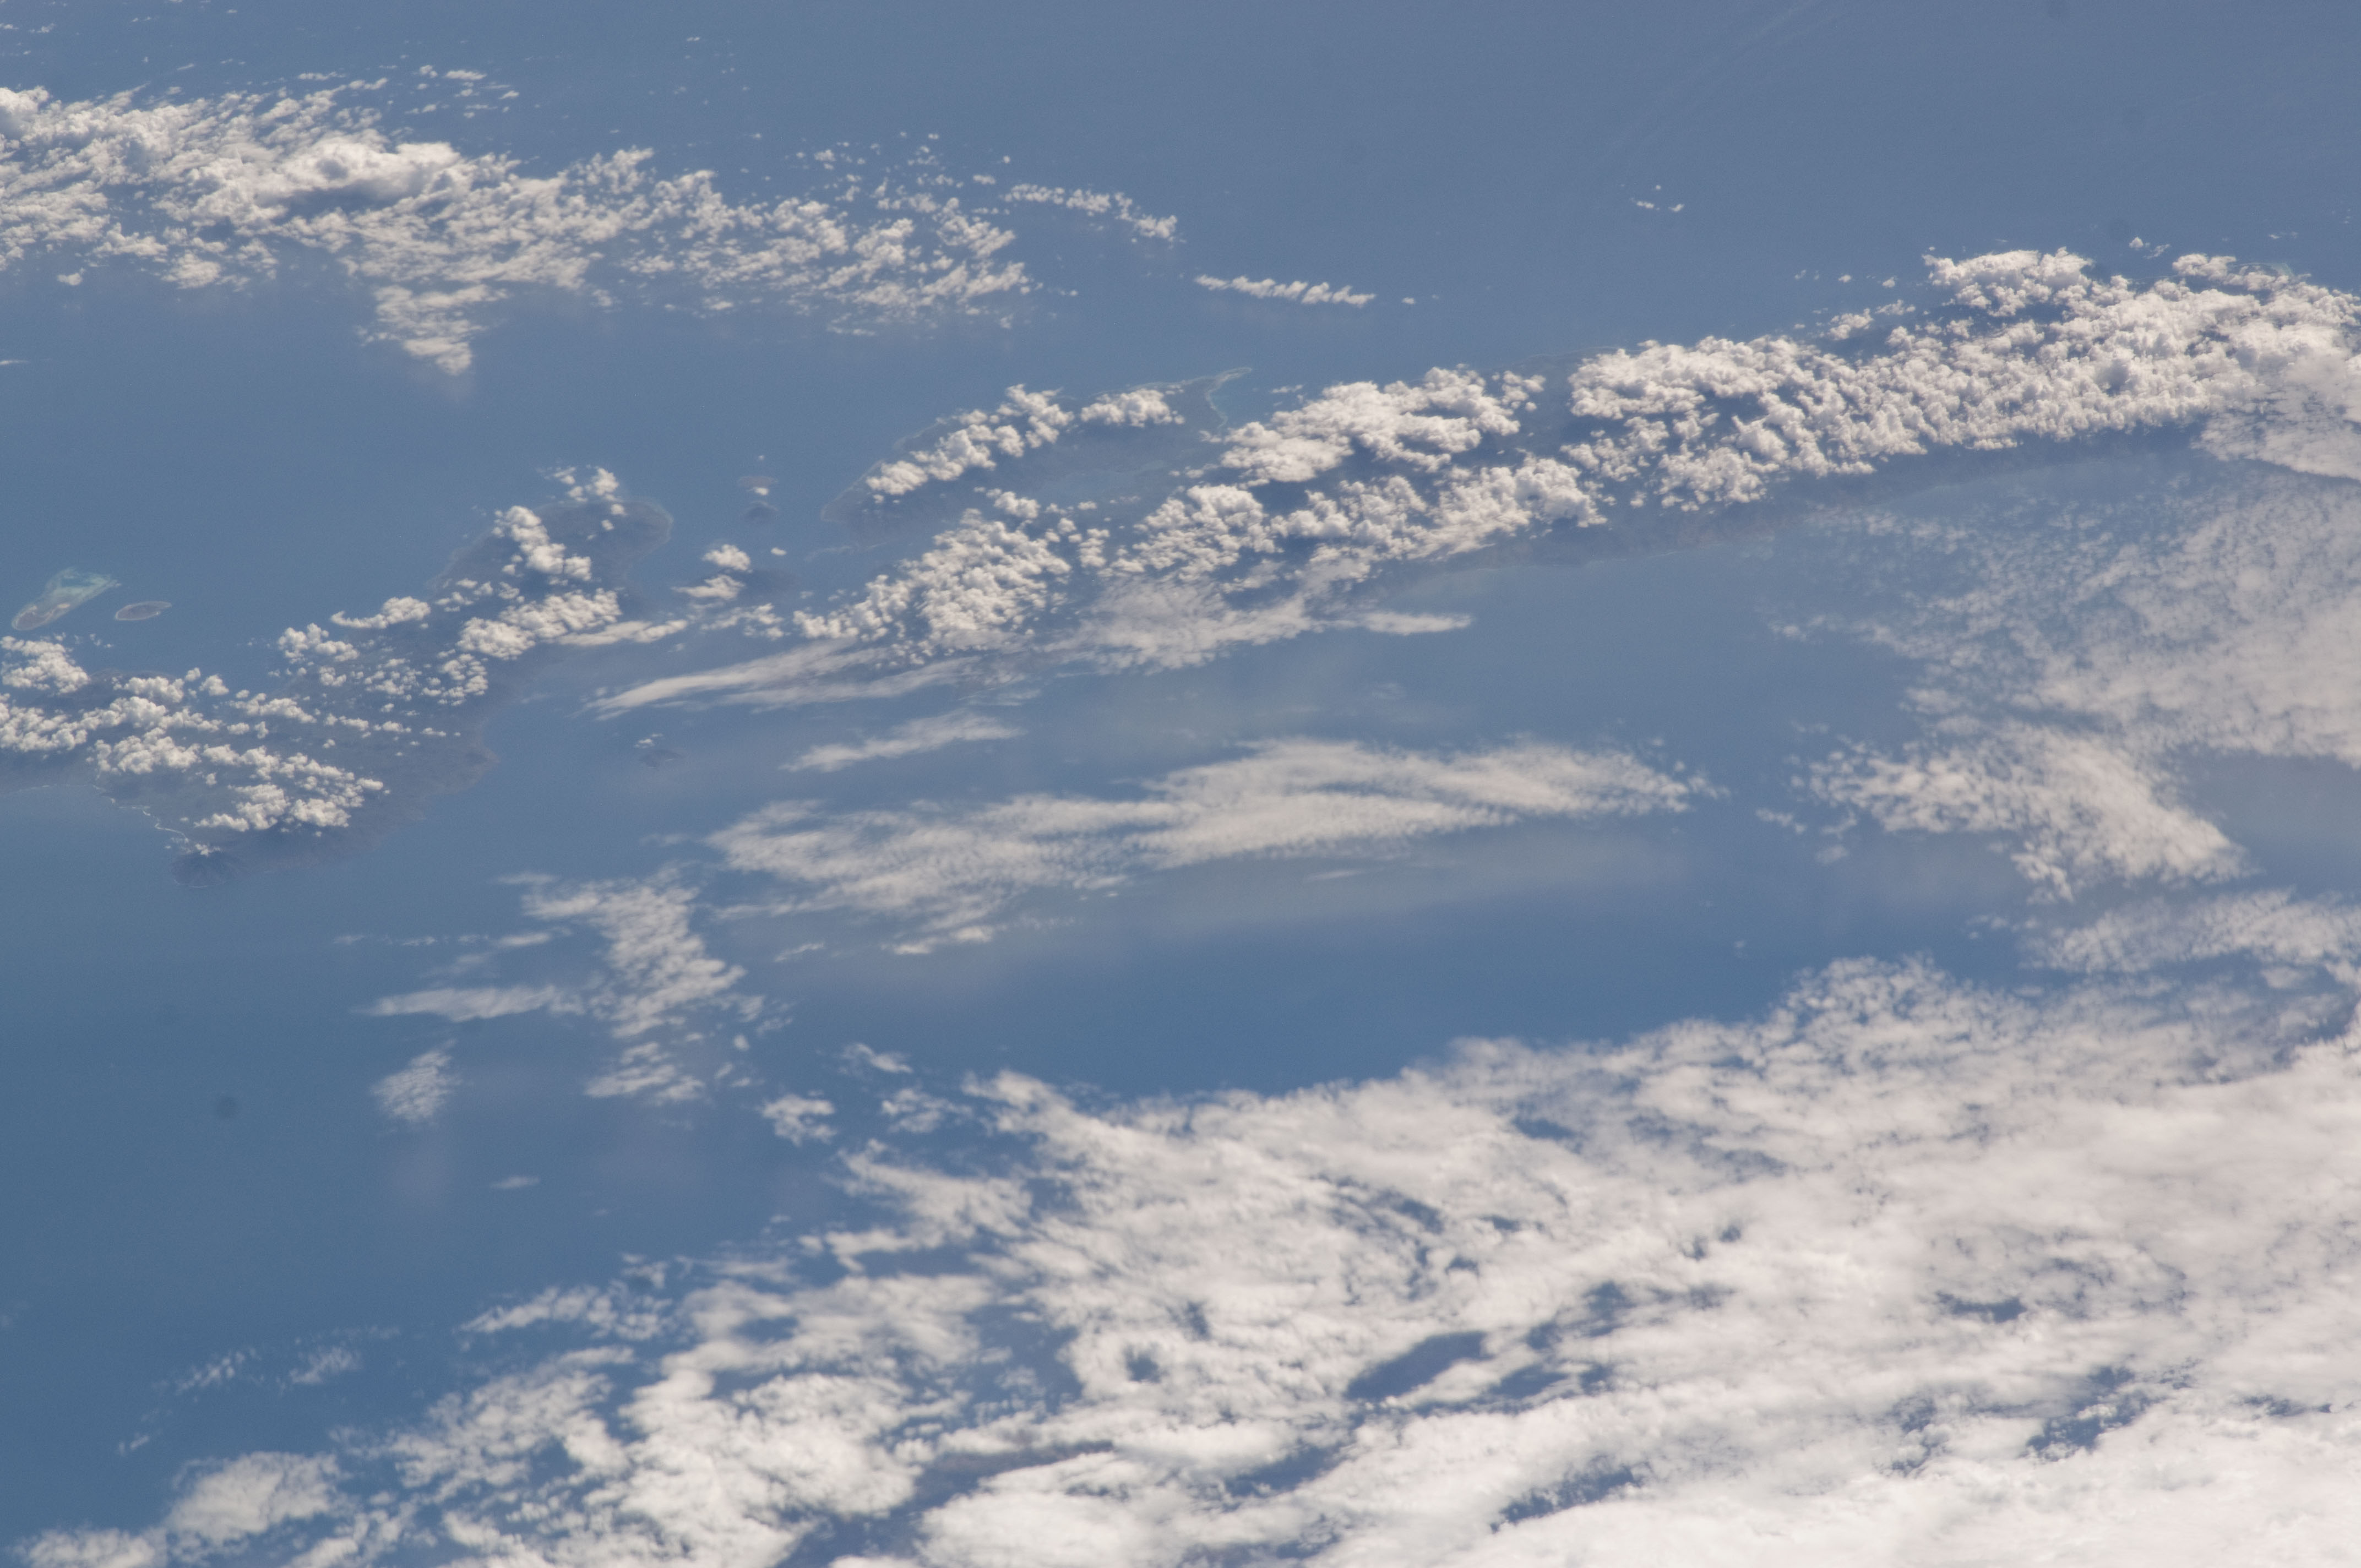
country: INDONESIA
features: LESSER SUNDA I., PULAU ALOR, INDIAN O.
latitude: -8.3
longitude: 124.6
